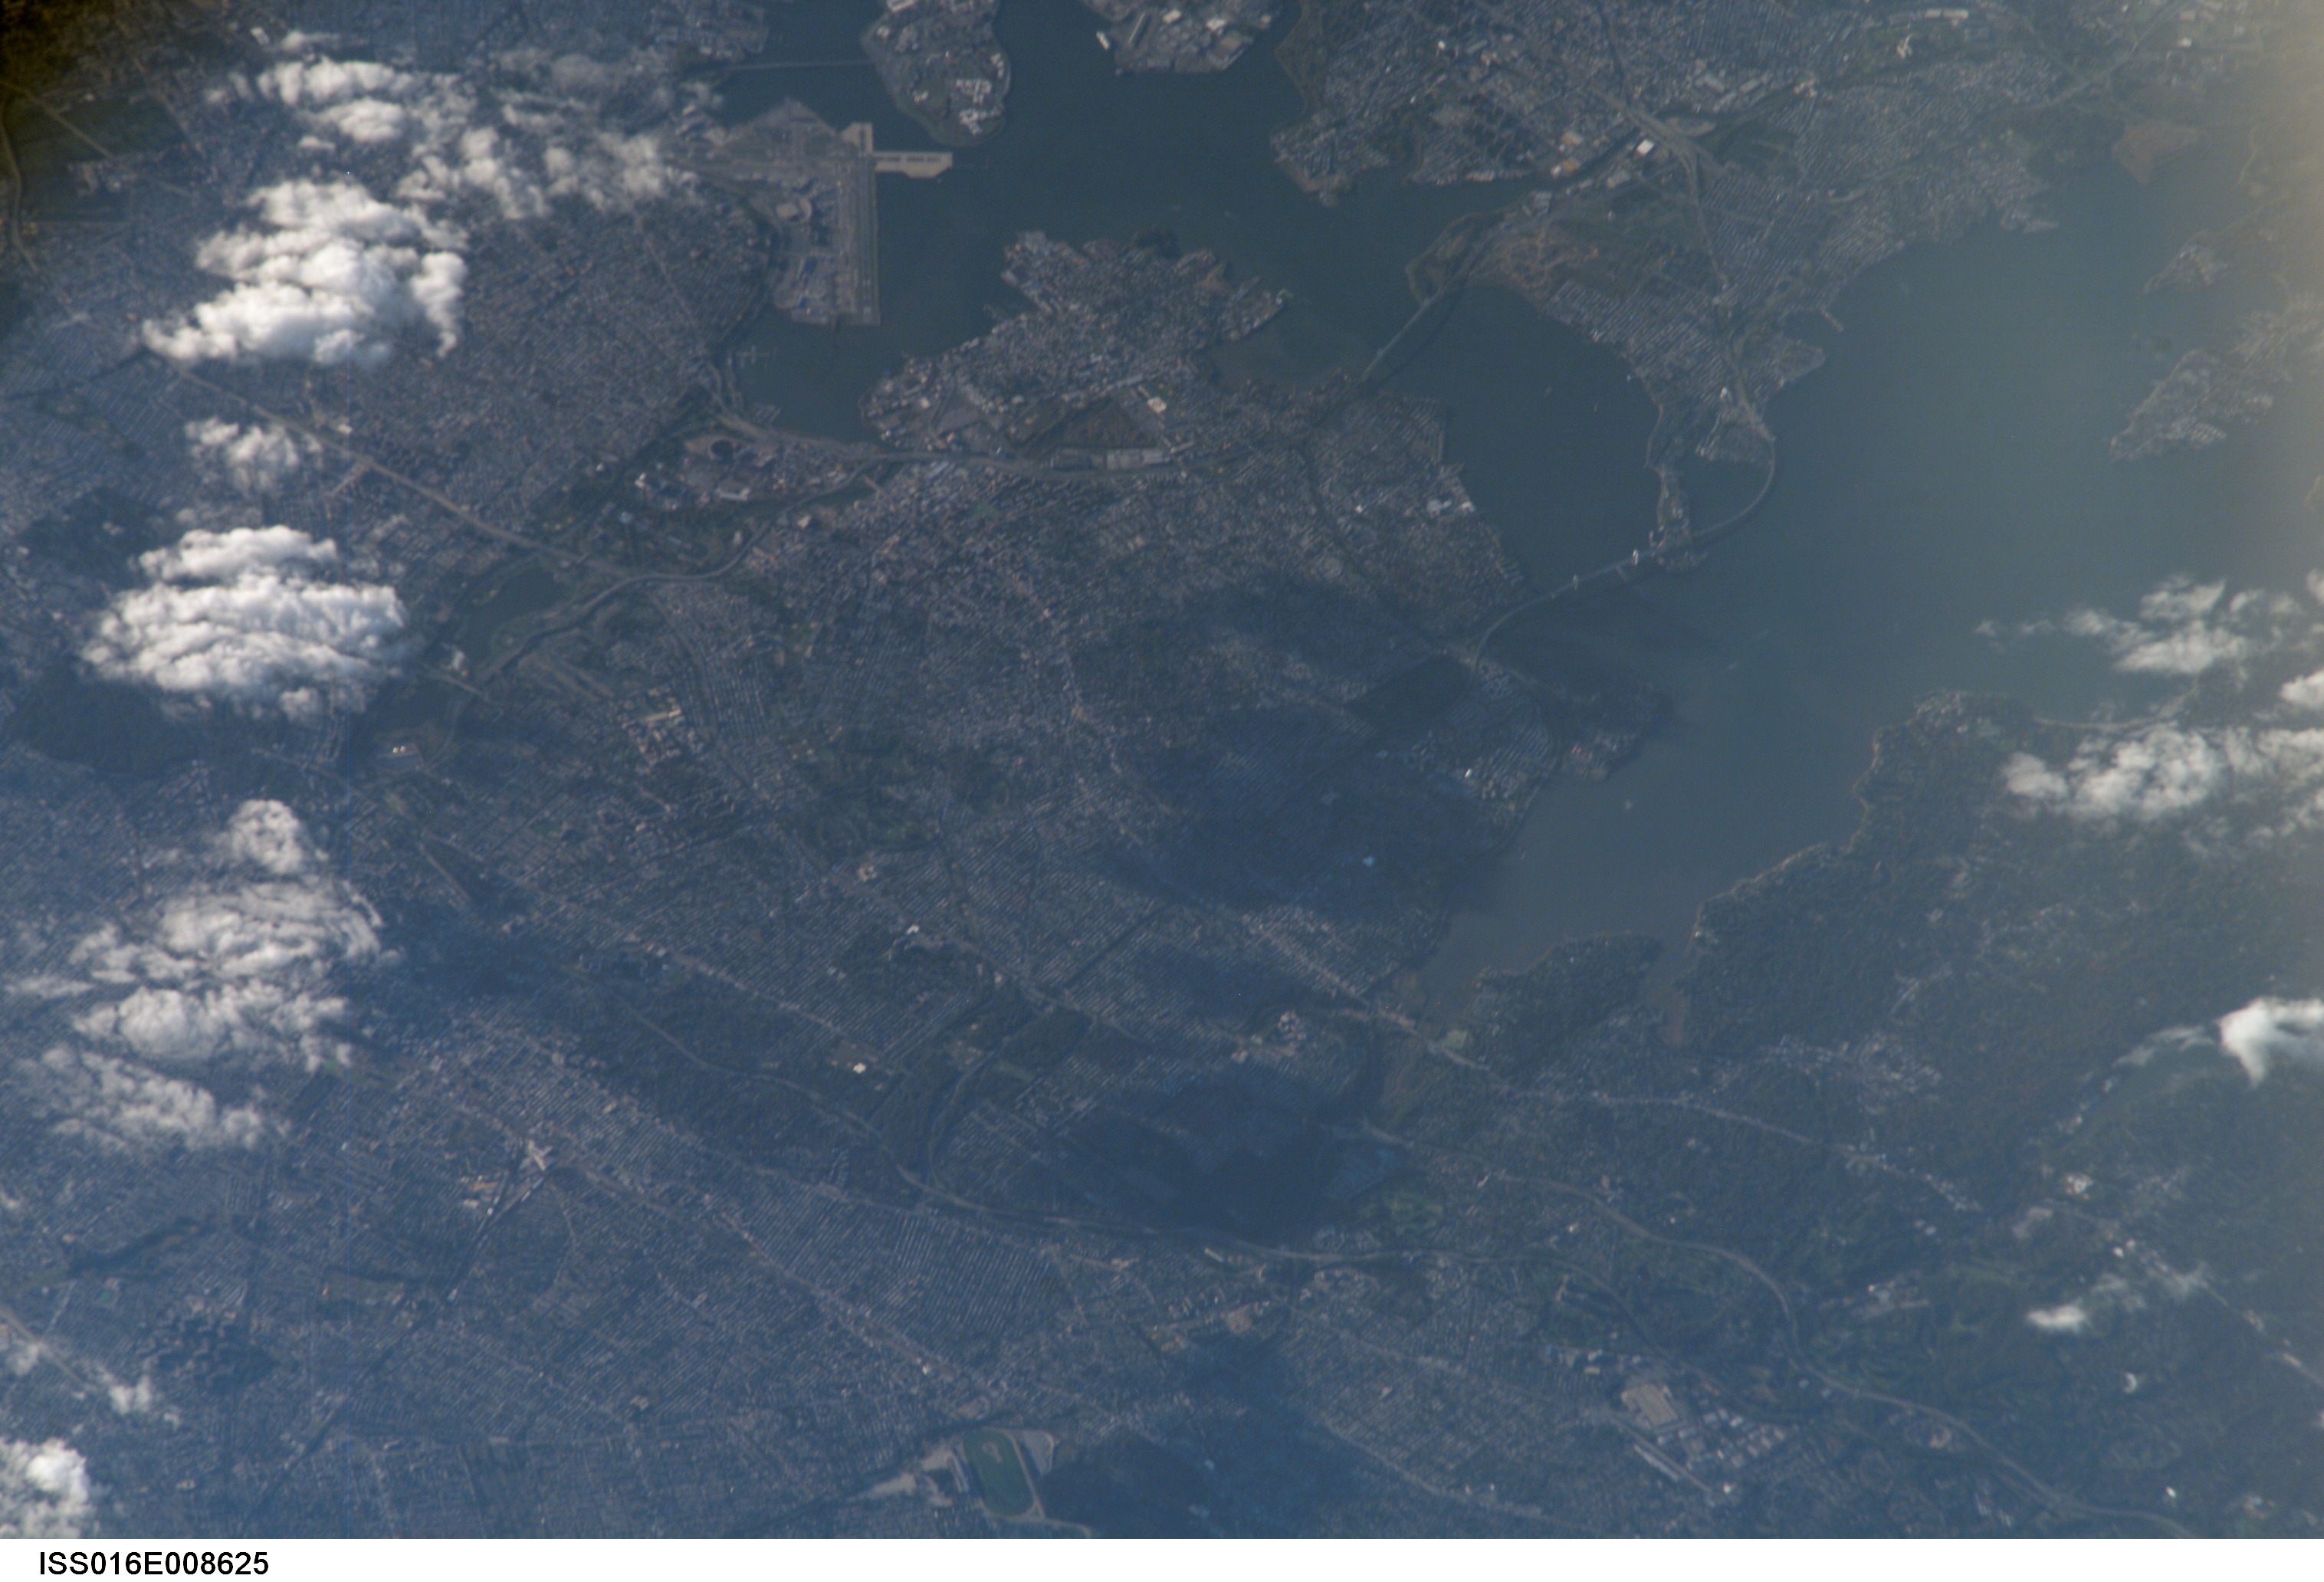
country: USA-NEW YORK
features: PAN-NY CITY, LA GUARDIA AIRPORT
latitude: 40.8
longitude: -73.8
